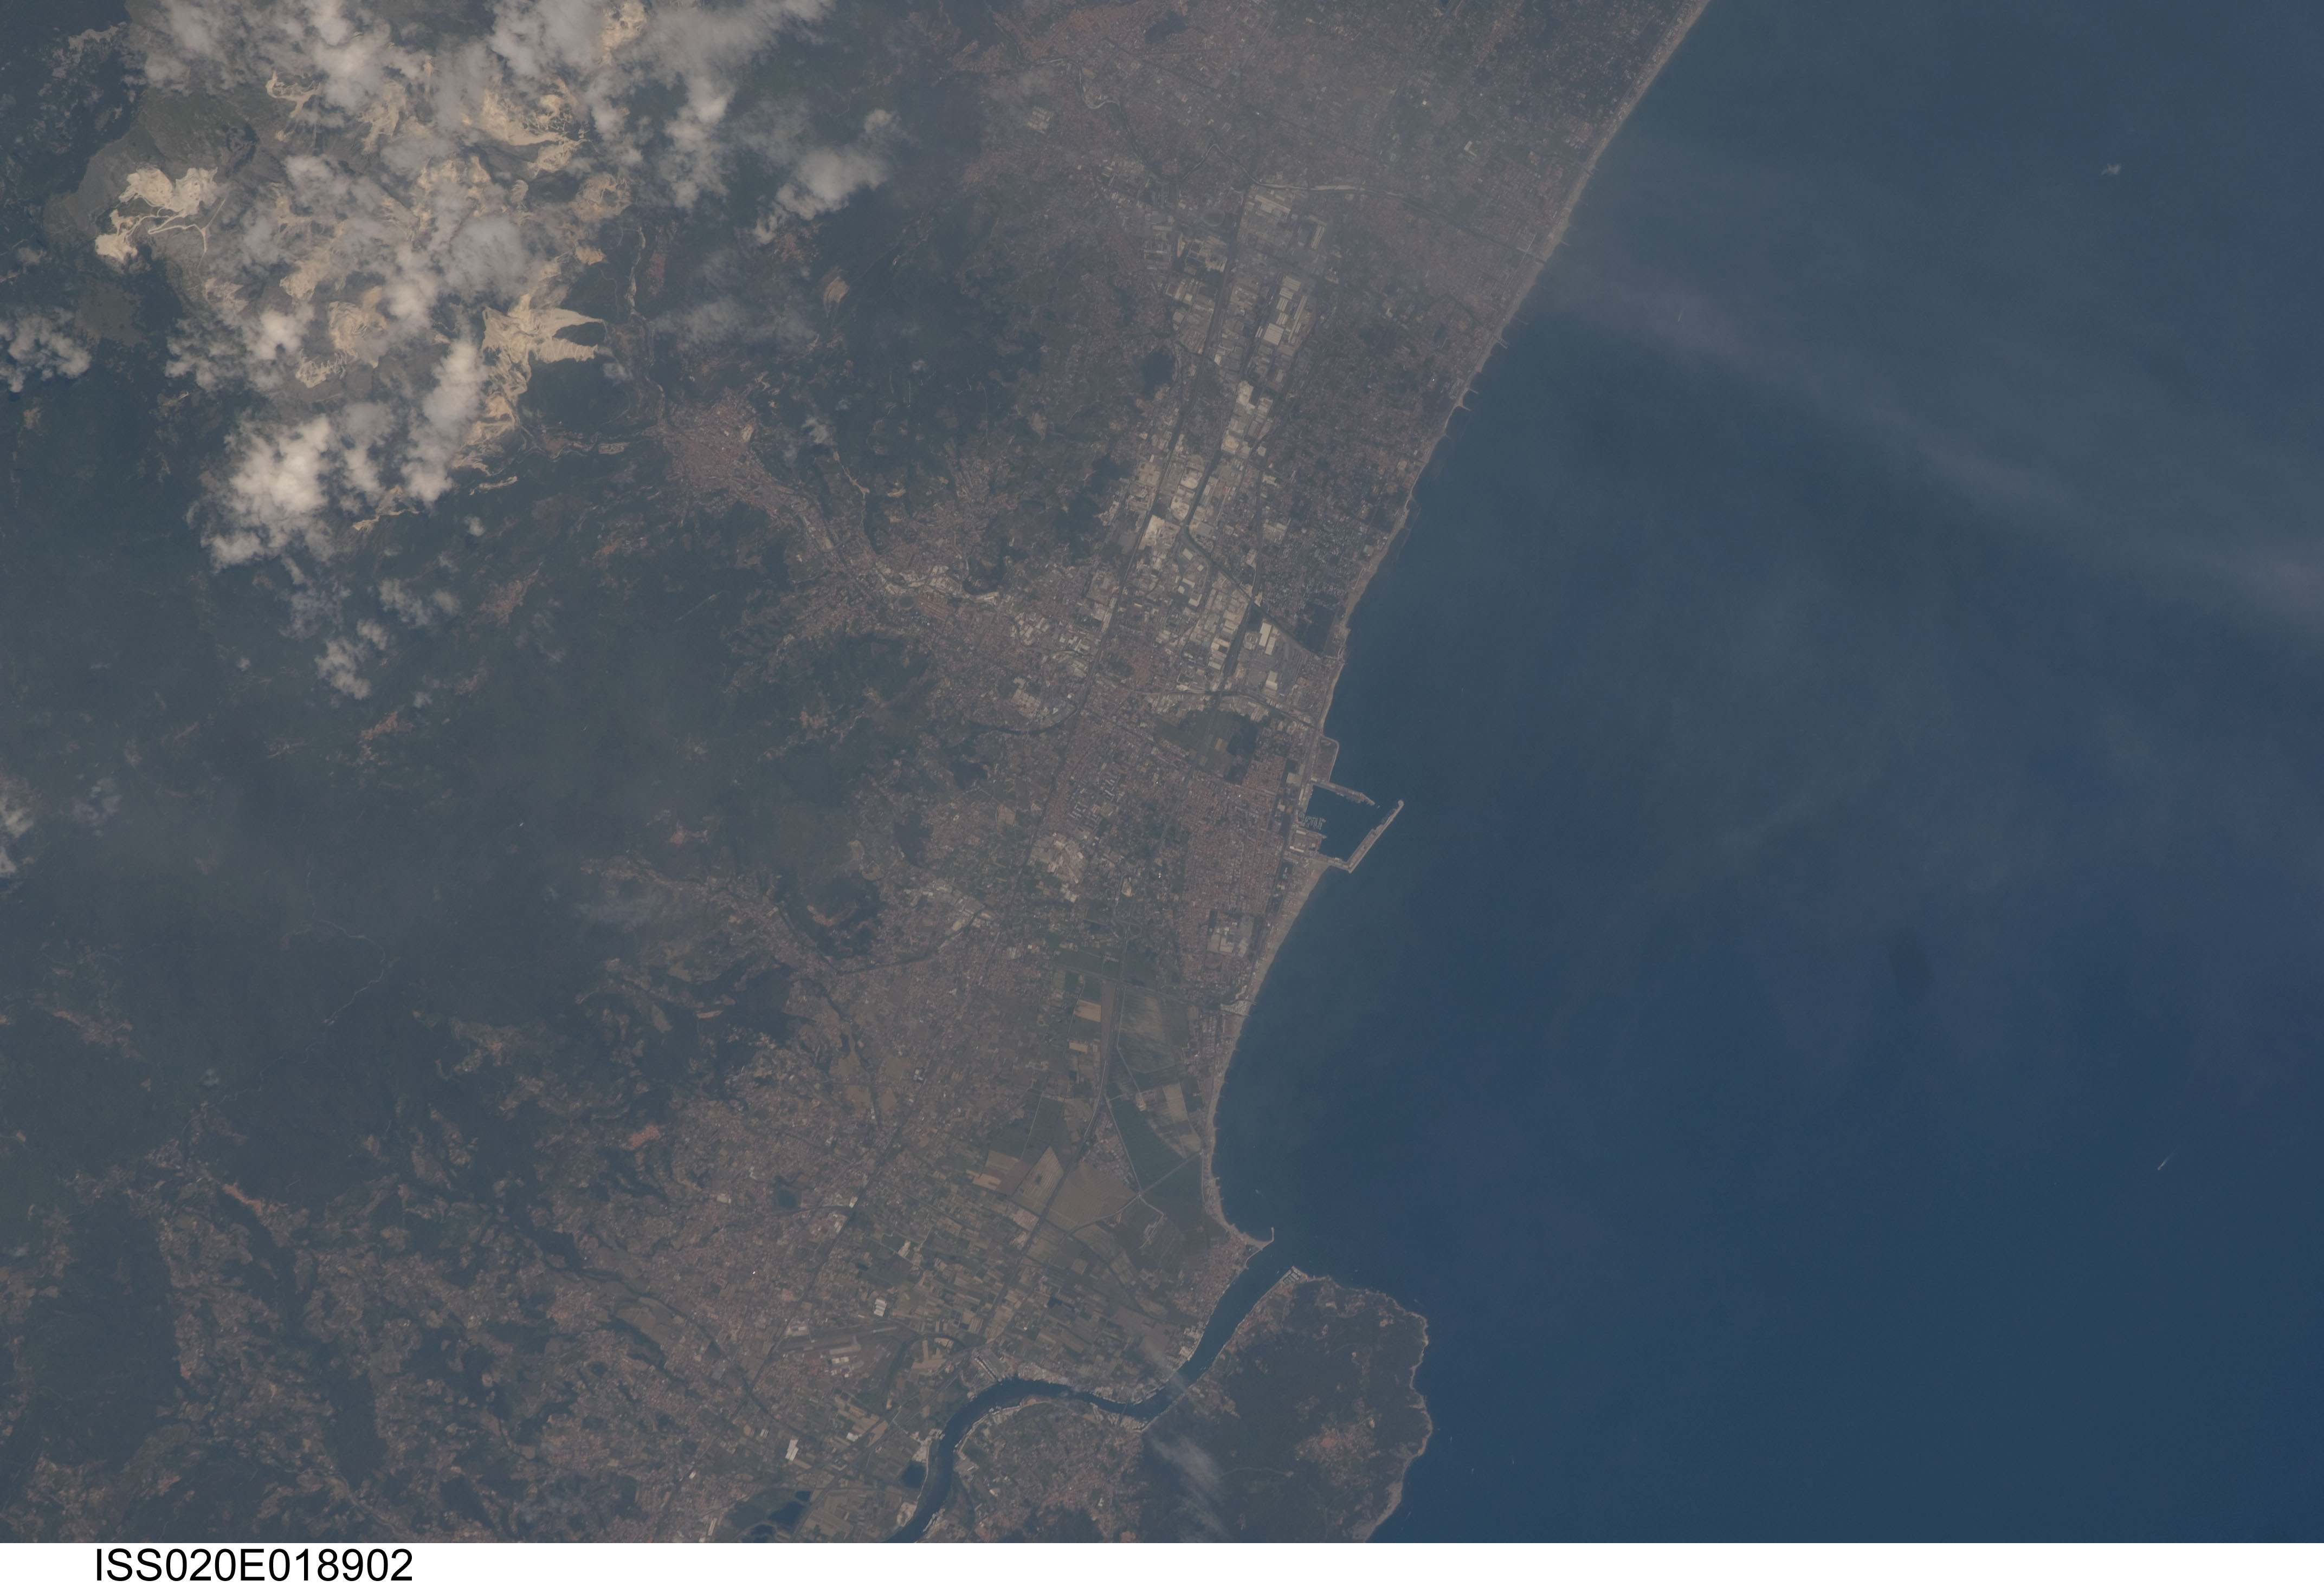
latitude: 44.0
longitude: 10.1
